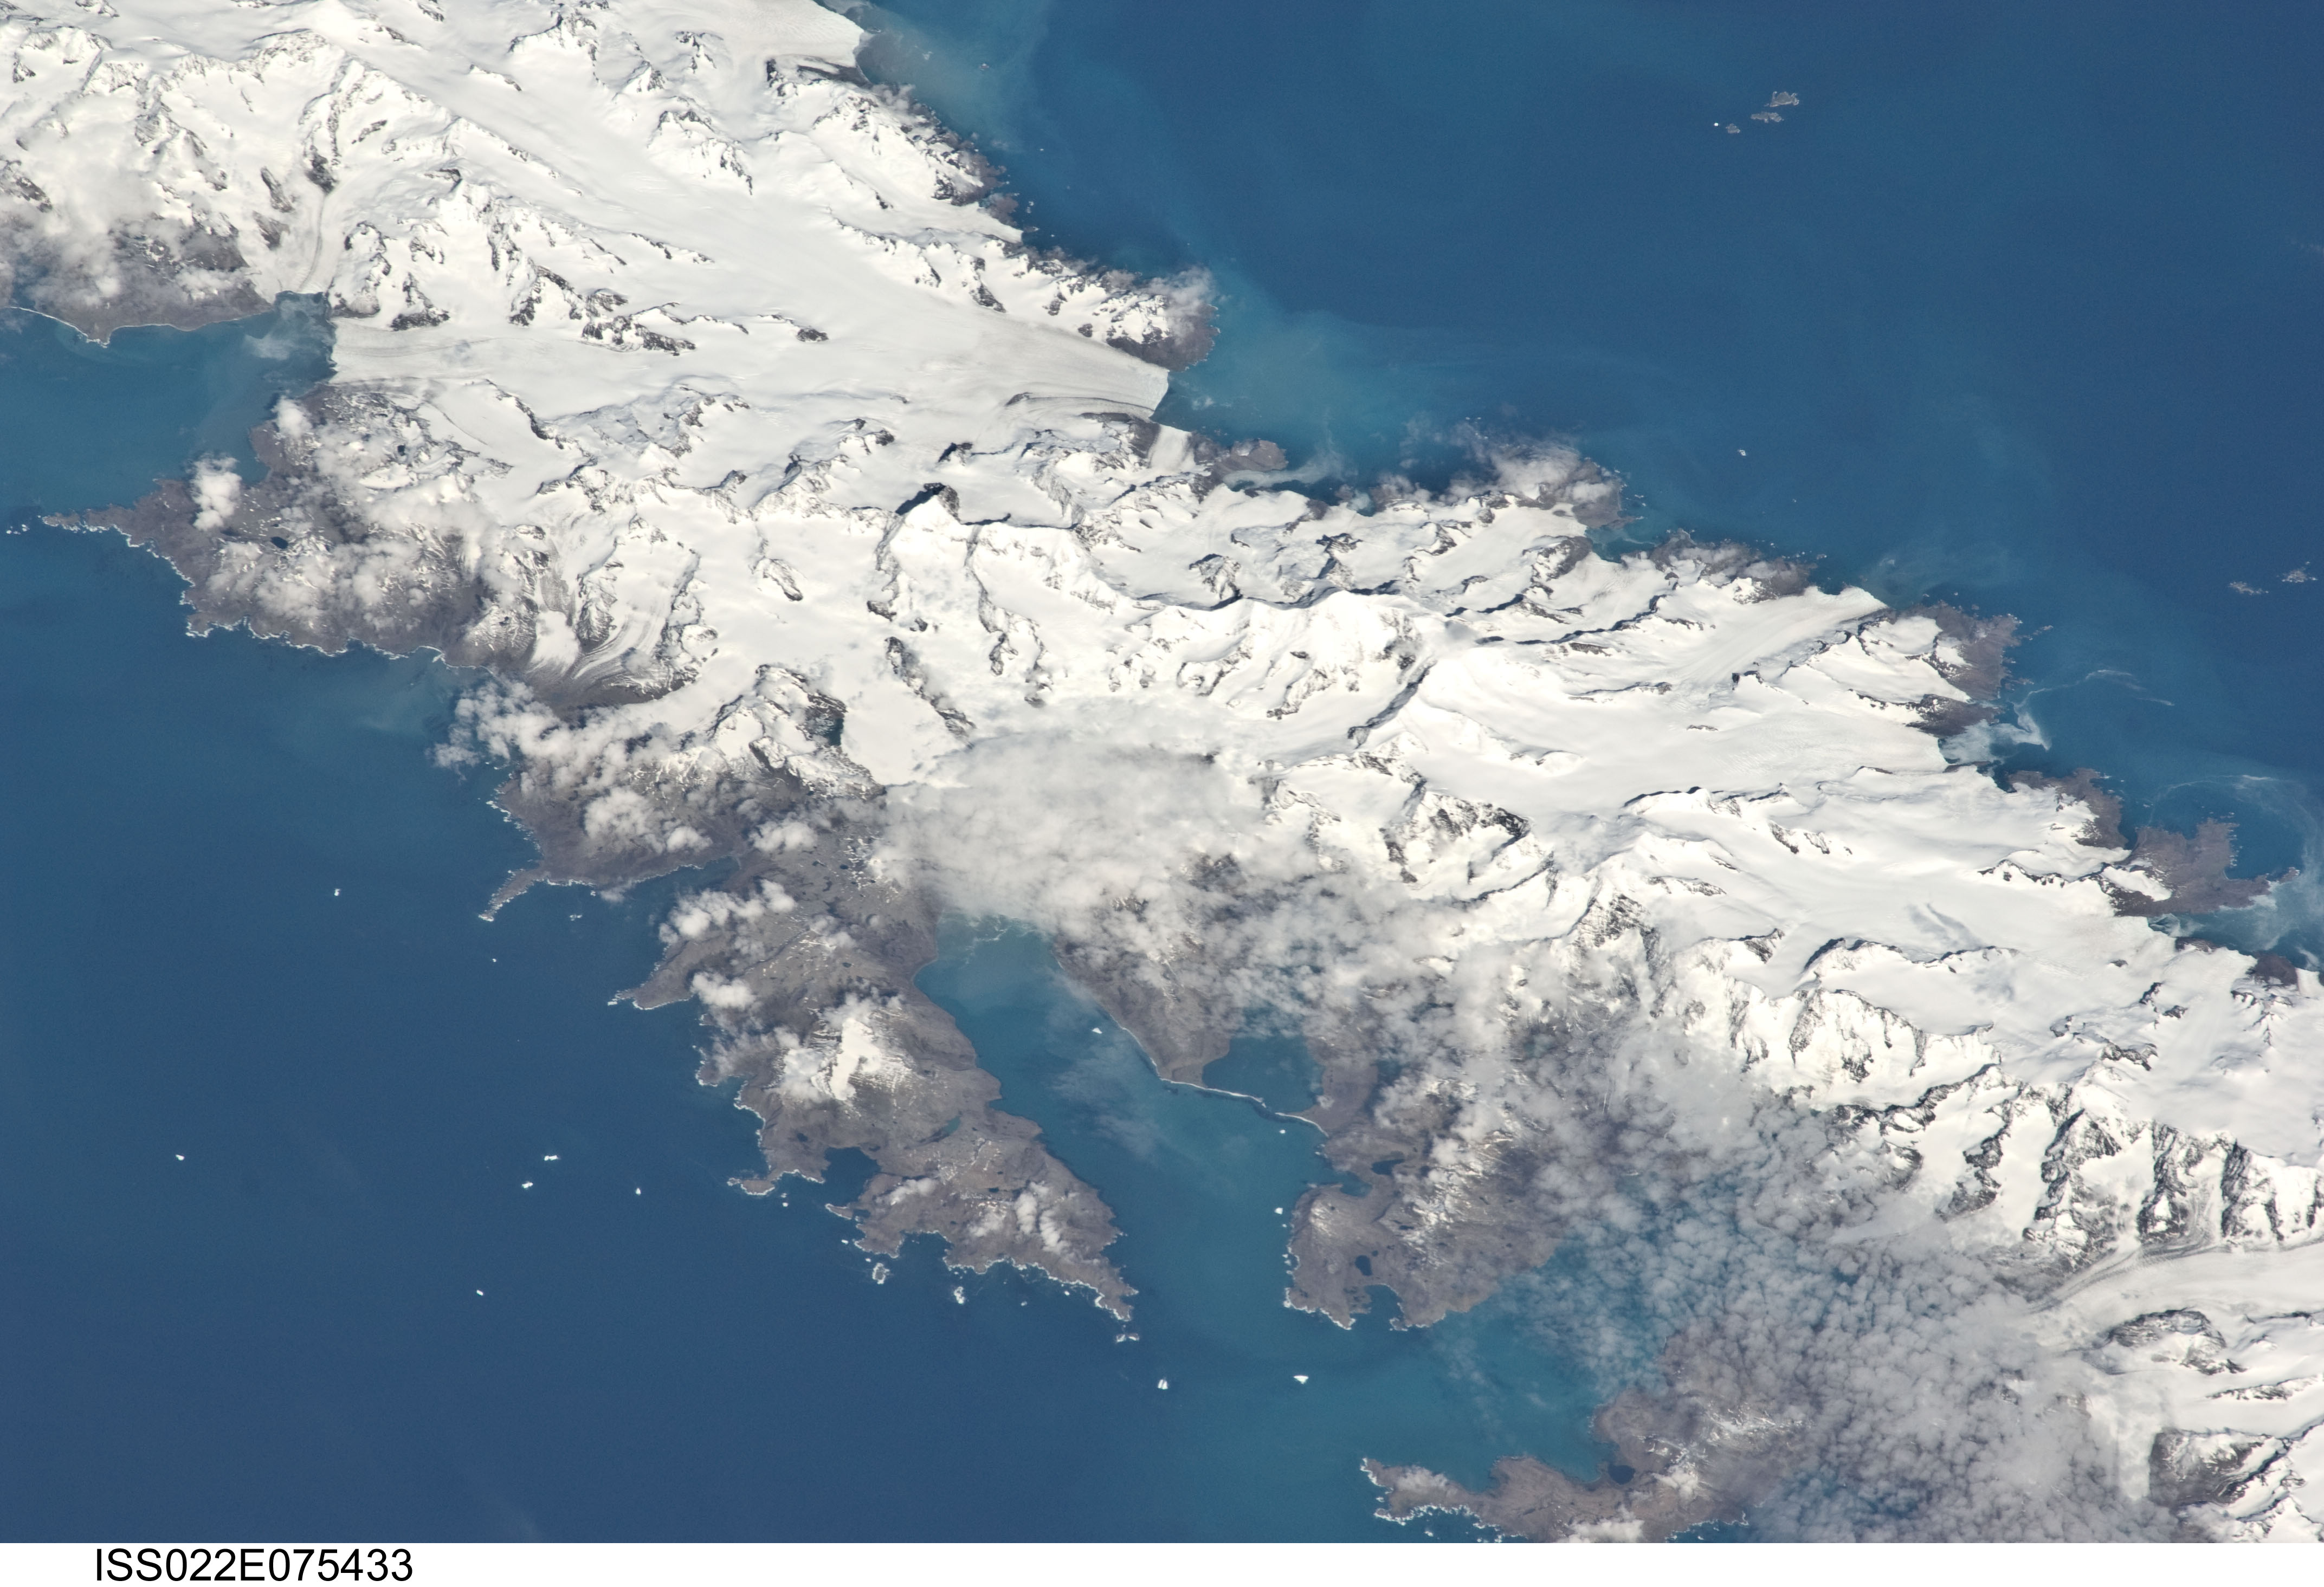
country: SOUTH GEORGIA IS.
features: SOUTH CENTRAL AREA OF I., GLACIERS, SNOW, ICE
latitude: -54.4
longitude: -36.5
